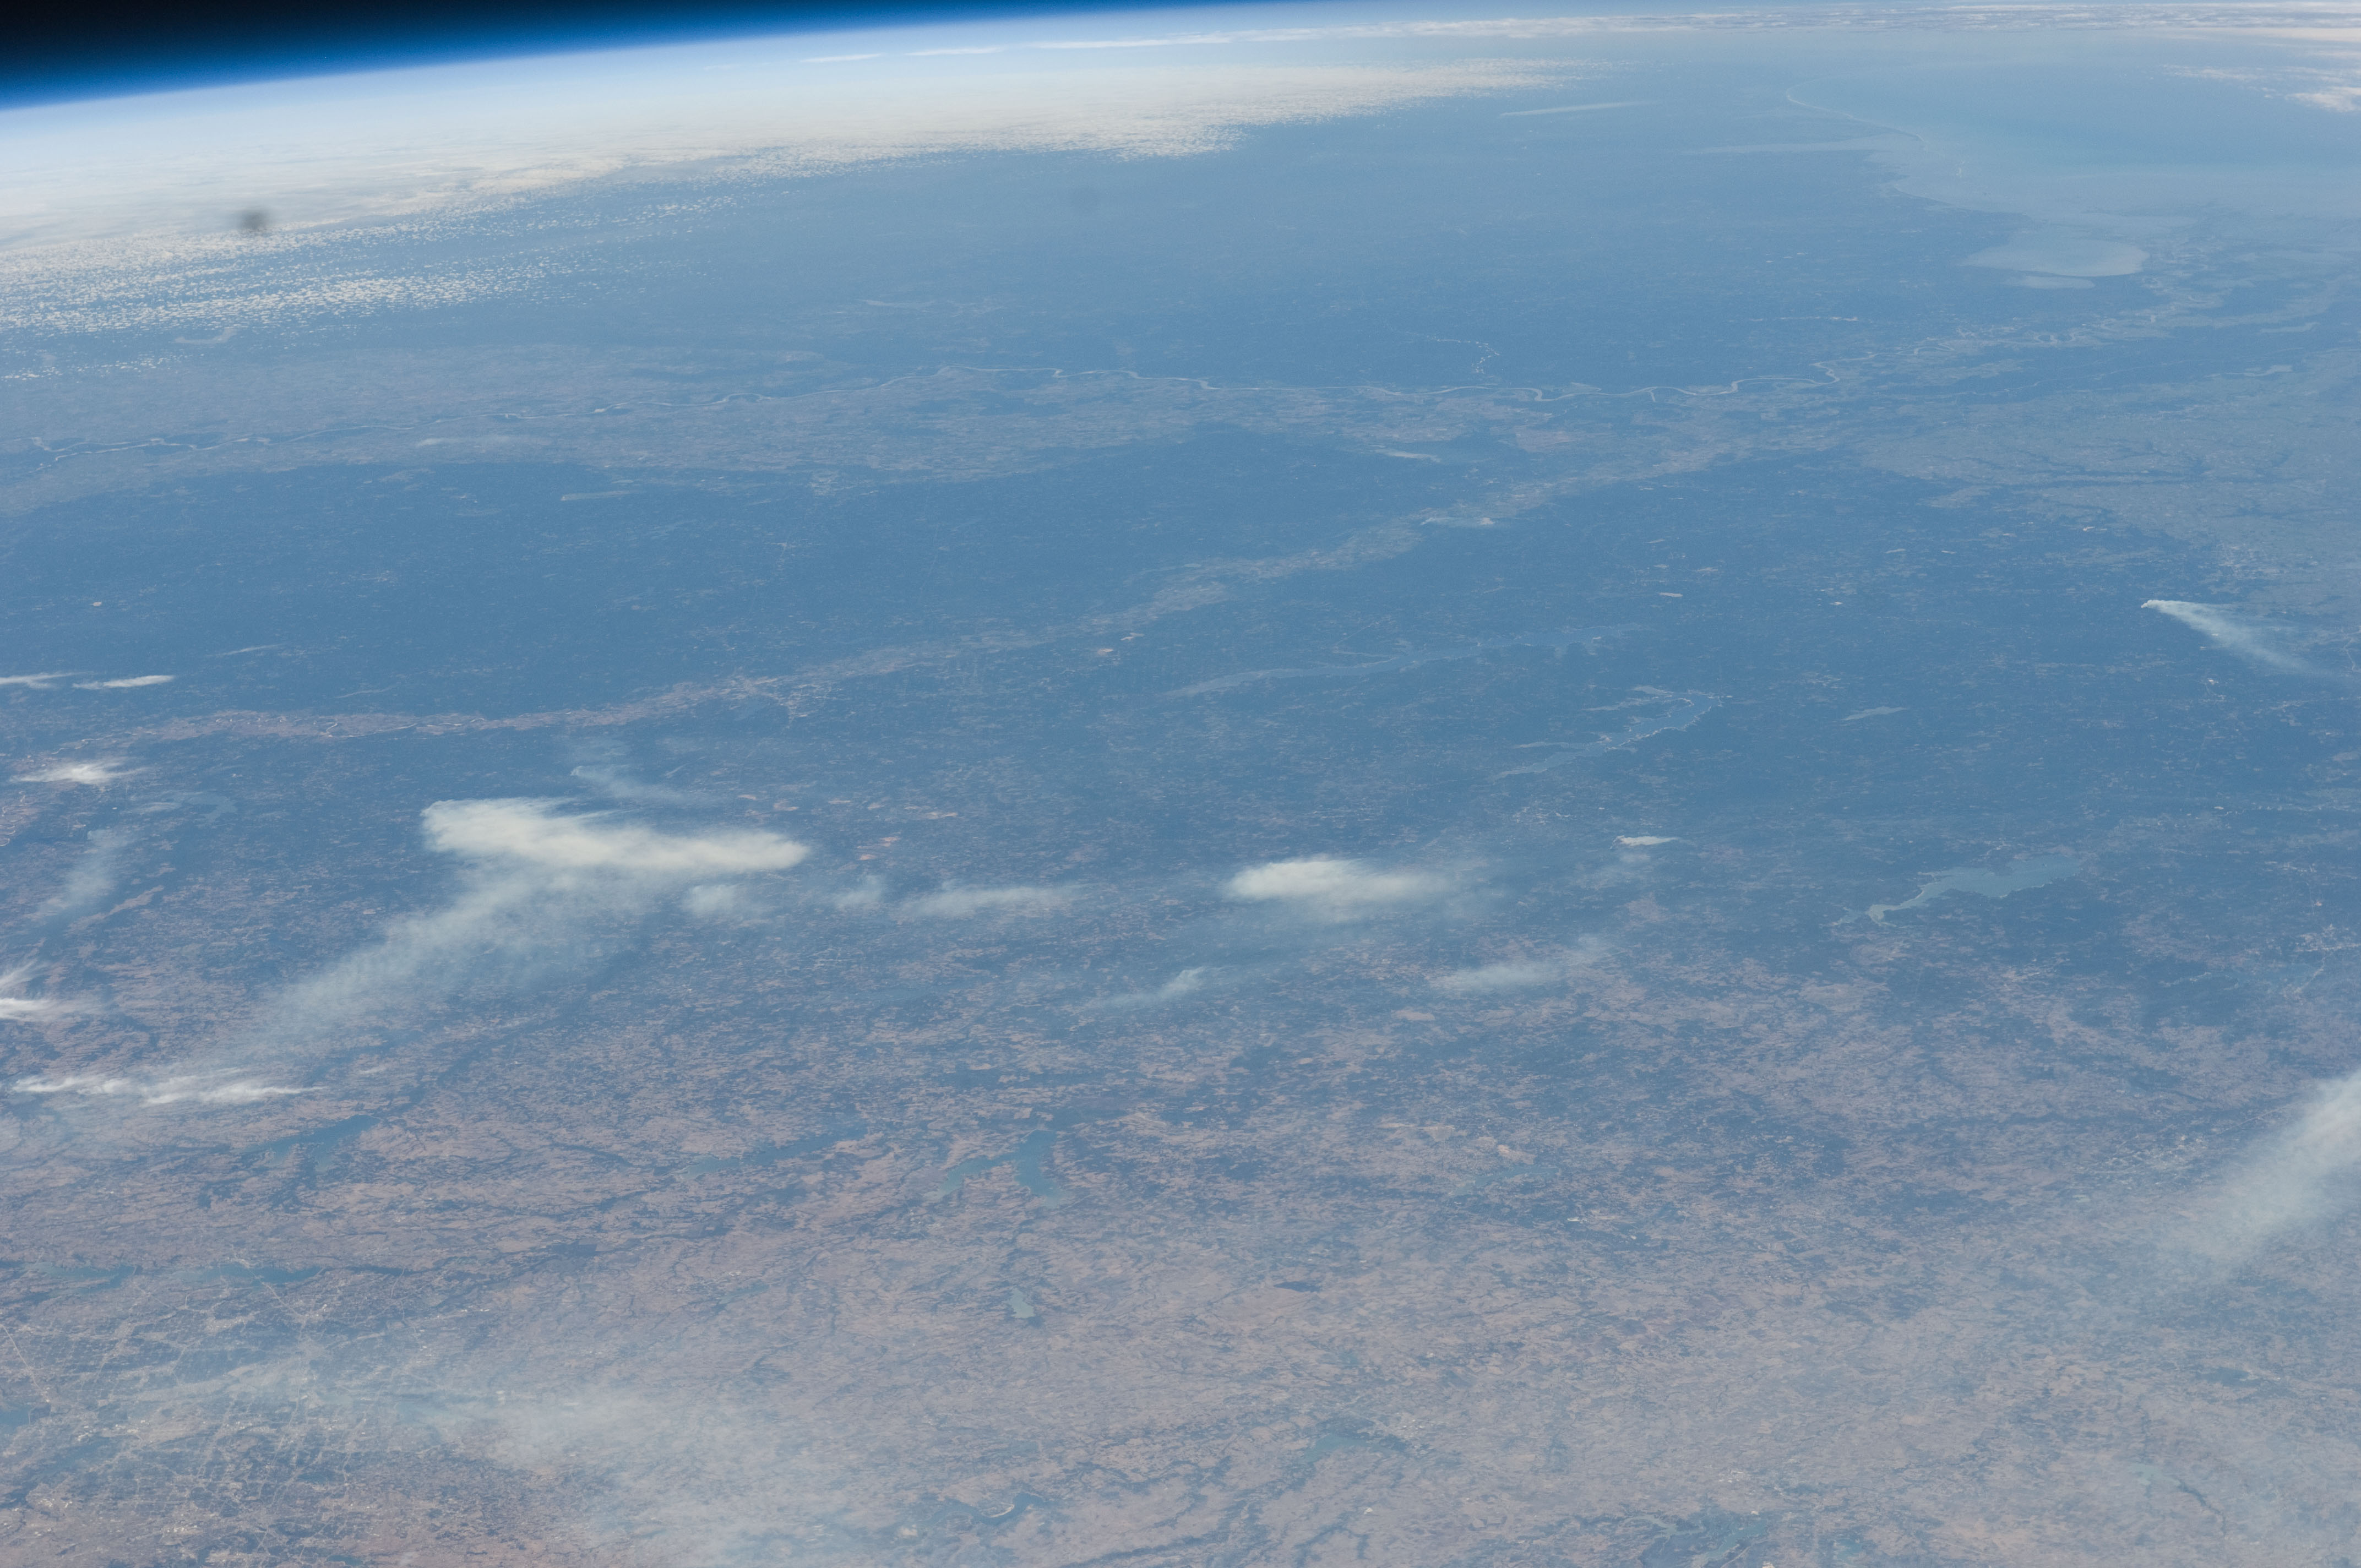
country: USA-TEXAS
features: PAN-WILDFIRES, HAZE, WOODLAND, RED R.
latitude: 31.5
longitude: -95.0
